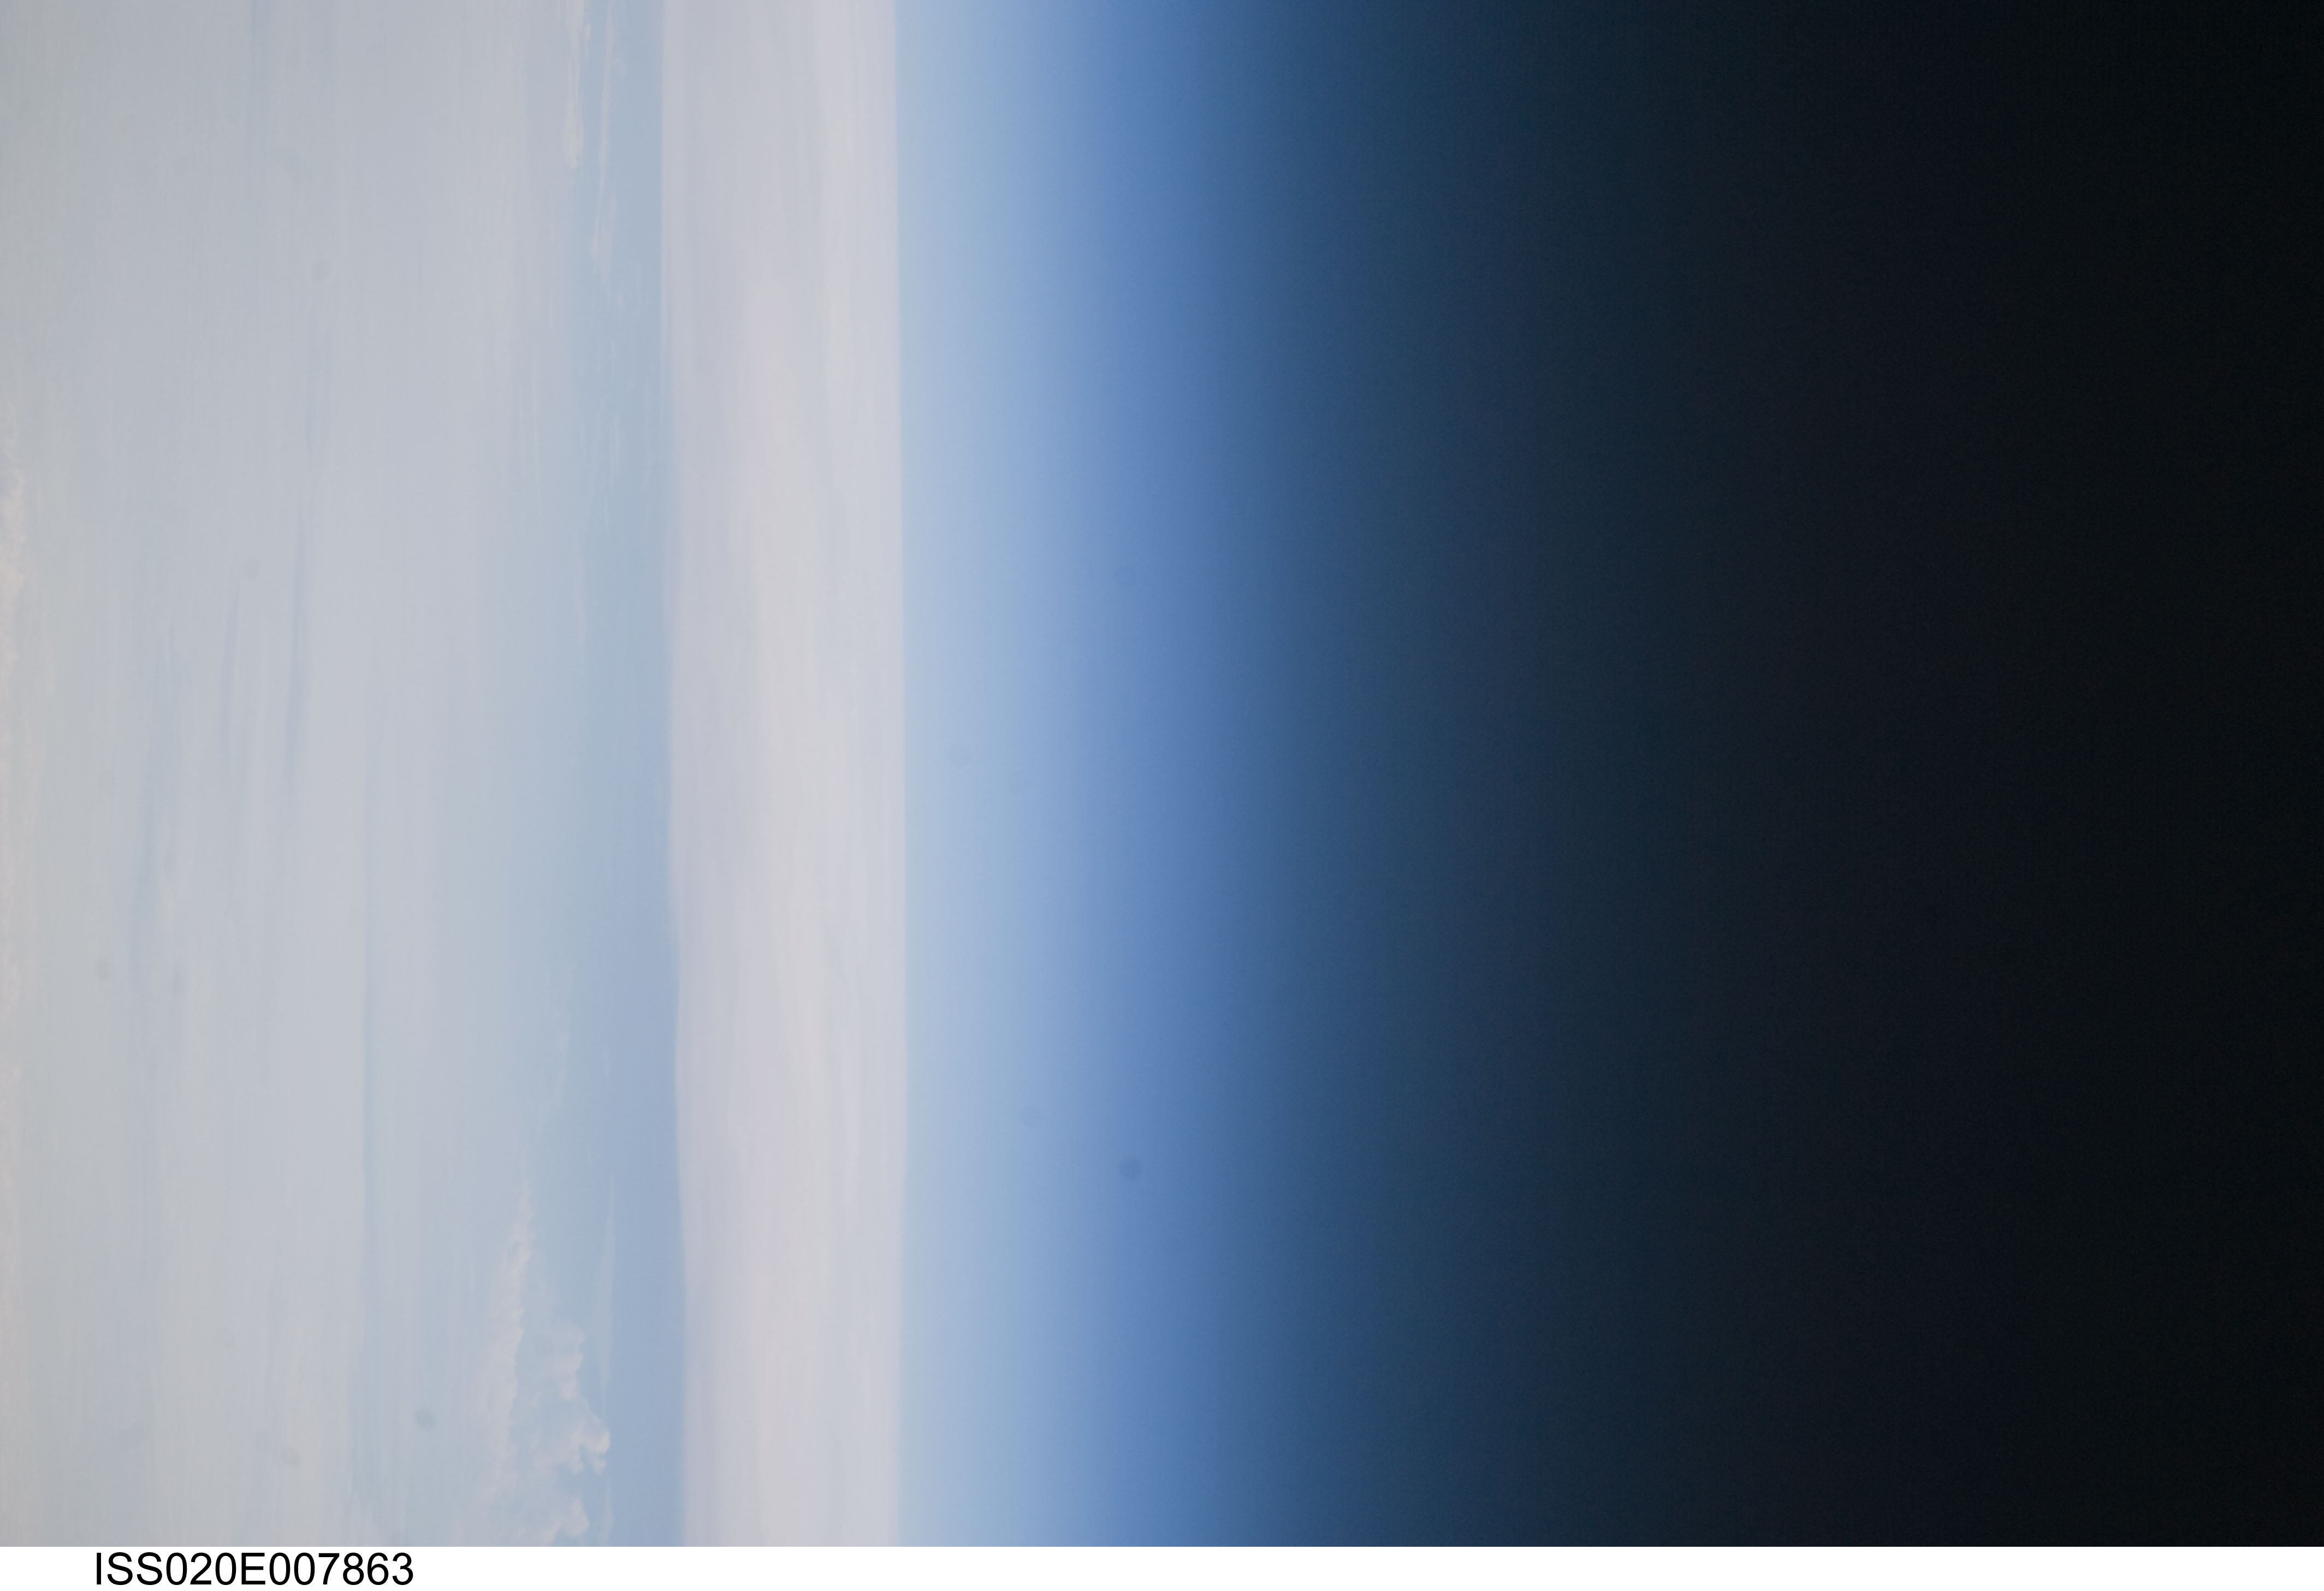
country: PACIFIC OCEAN
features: PAN-ATMOSPHERIC LIMB IN DAYLIGHT, CLOUDS, LAYERS
